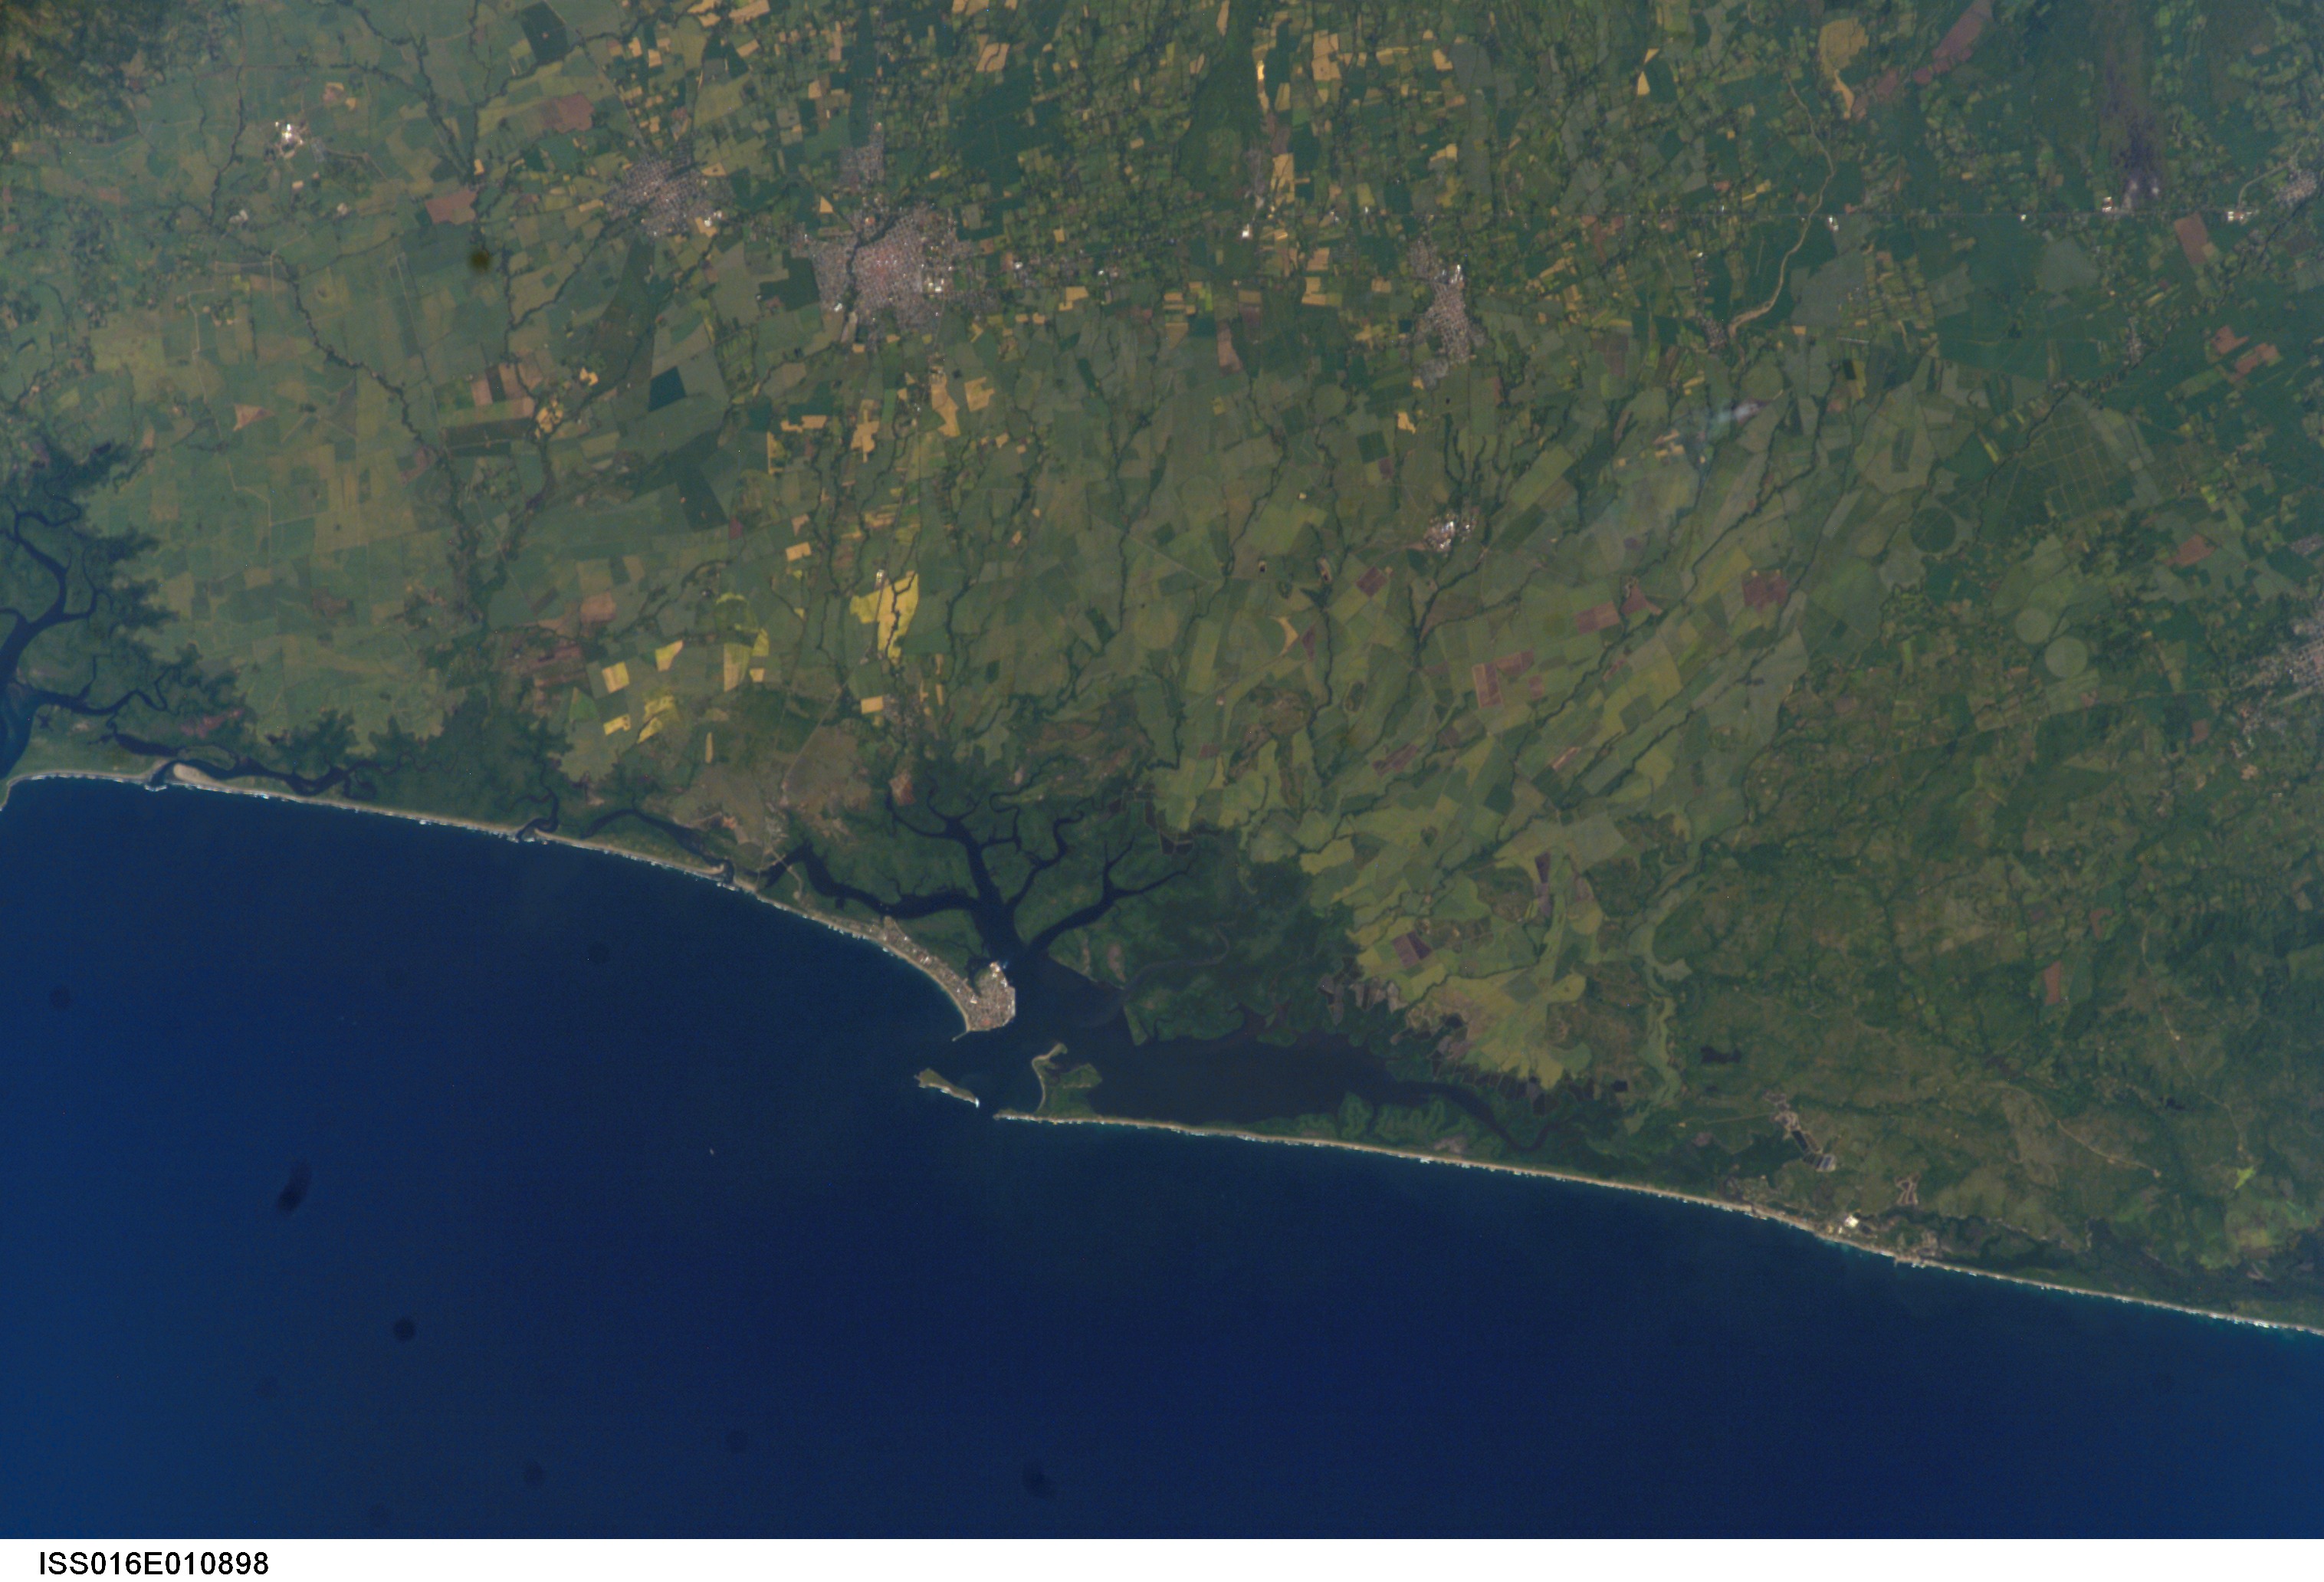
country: NICARAGUA
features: CORINTO, I. EL CARDON, AGR.
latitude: 12.5
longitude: -87.0
